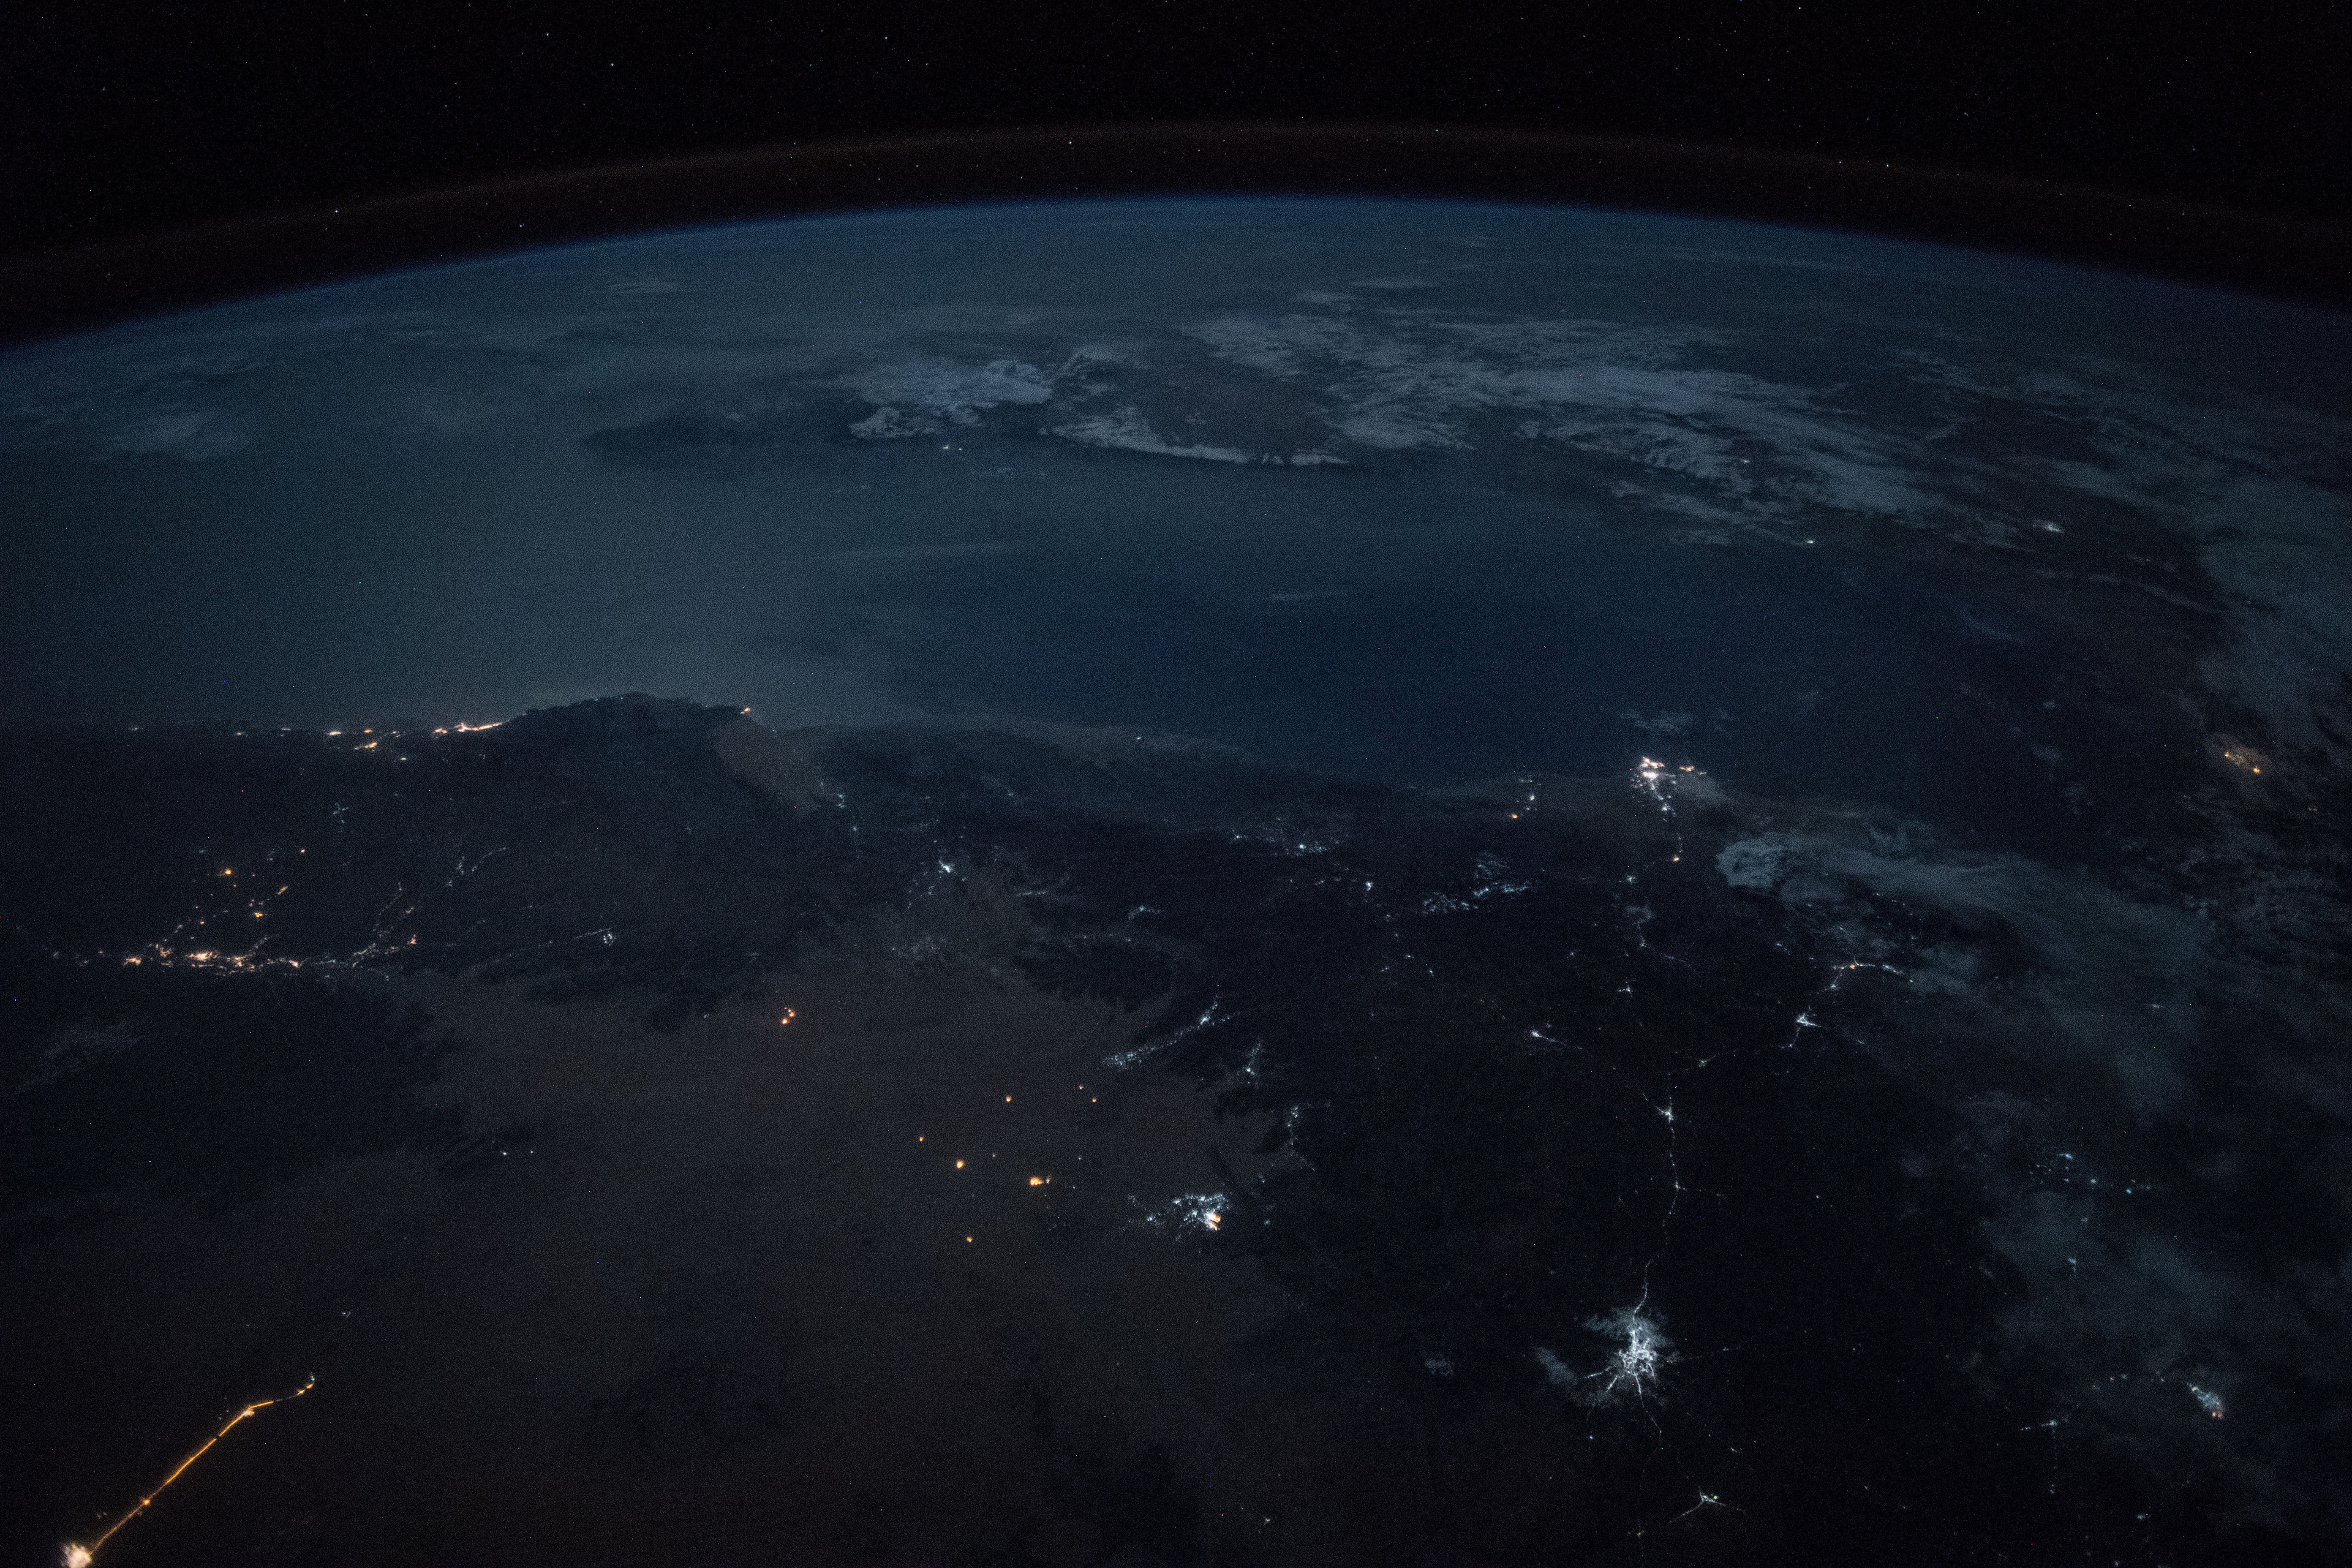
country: YEMEN
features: HADHRAMAUT MOUNTAINS, AL MUKALLA, OGO MOUNTAINS, NIGHT, EARTH LIMB
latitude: 13.6
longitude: 46.7
